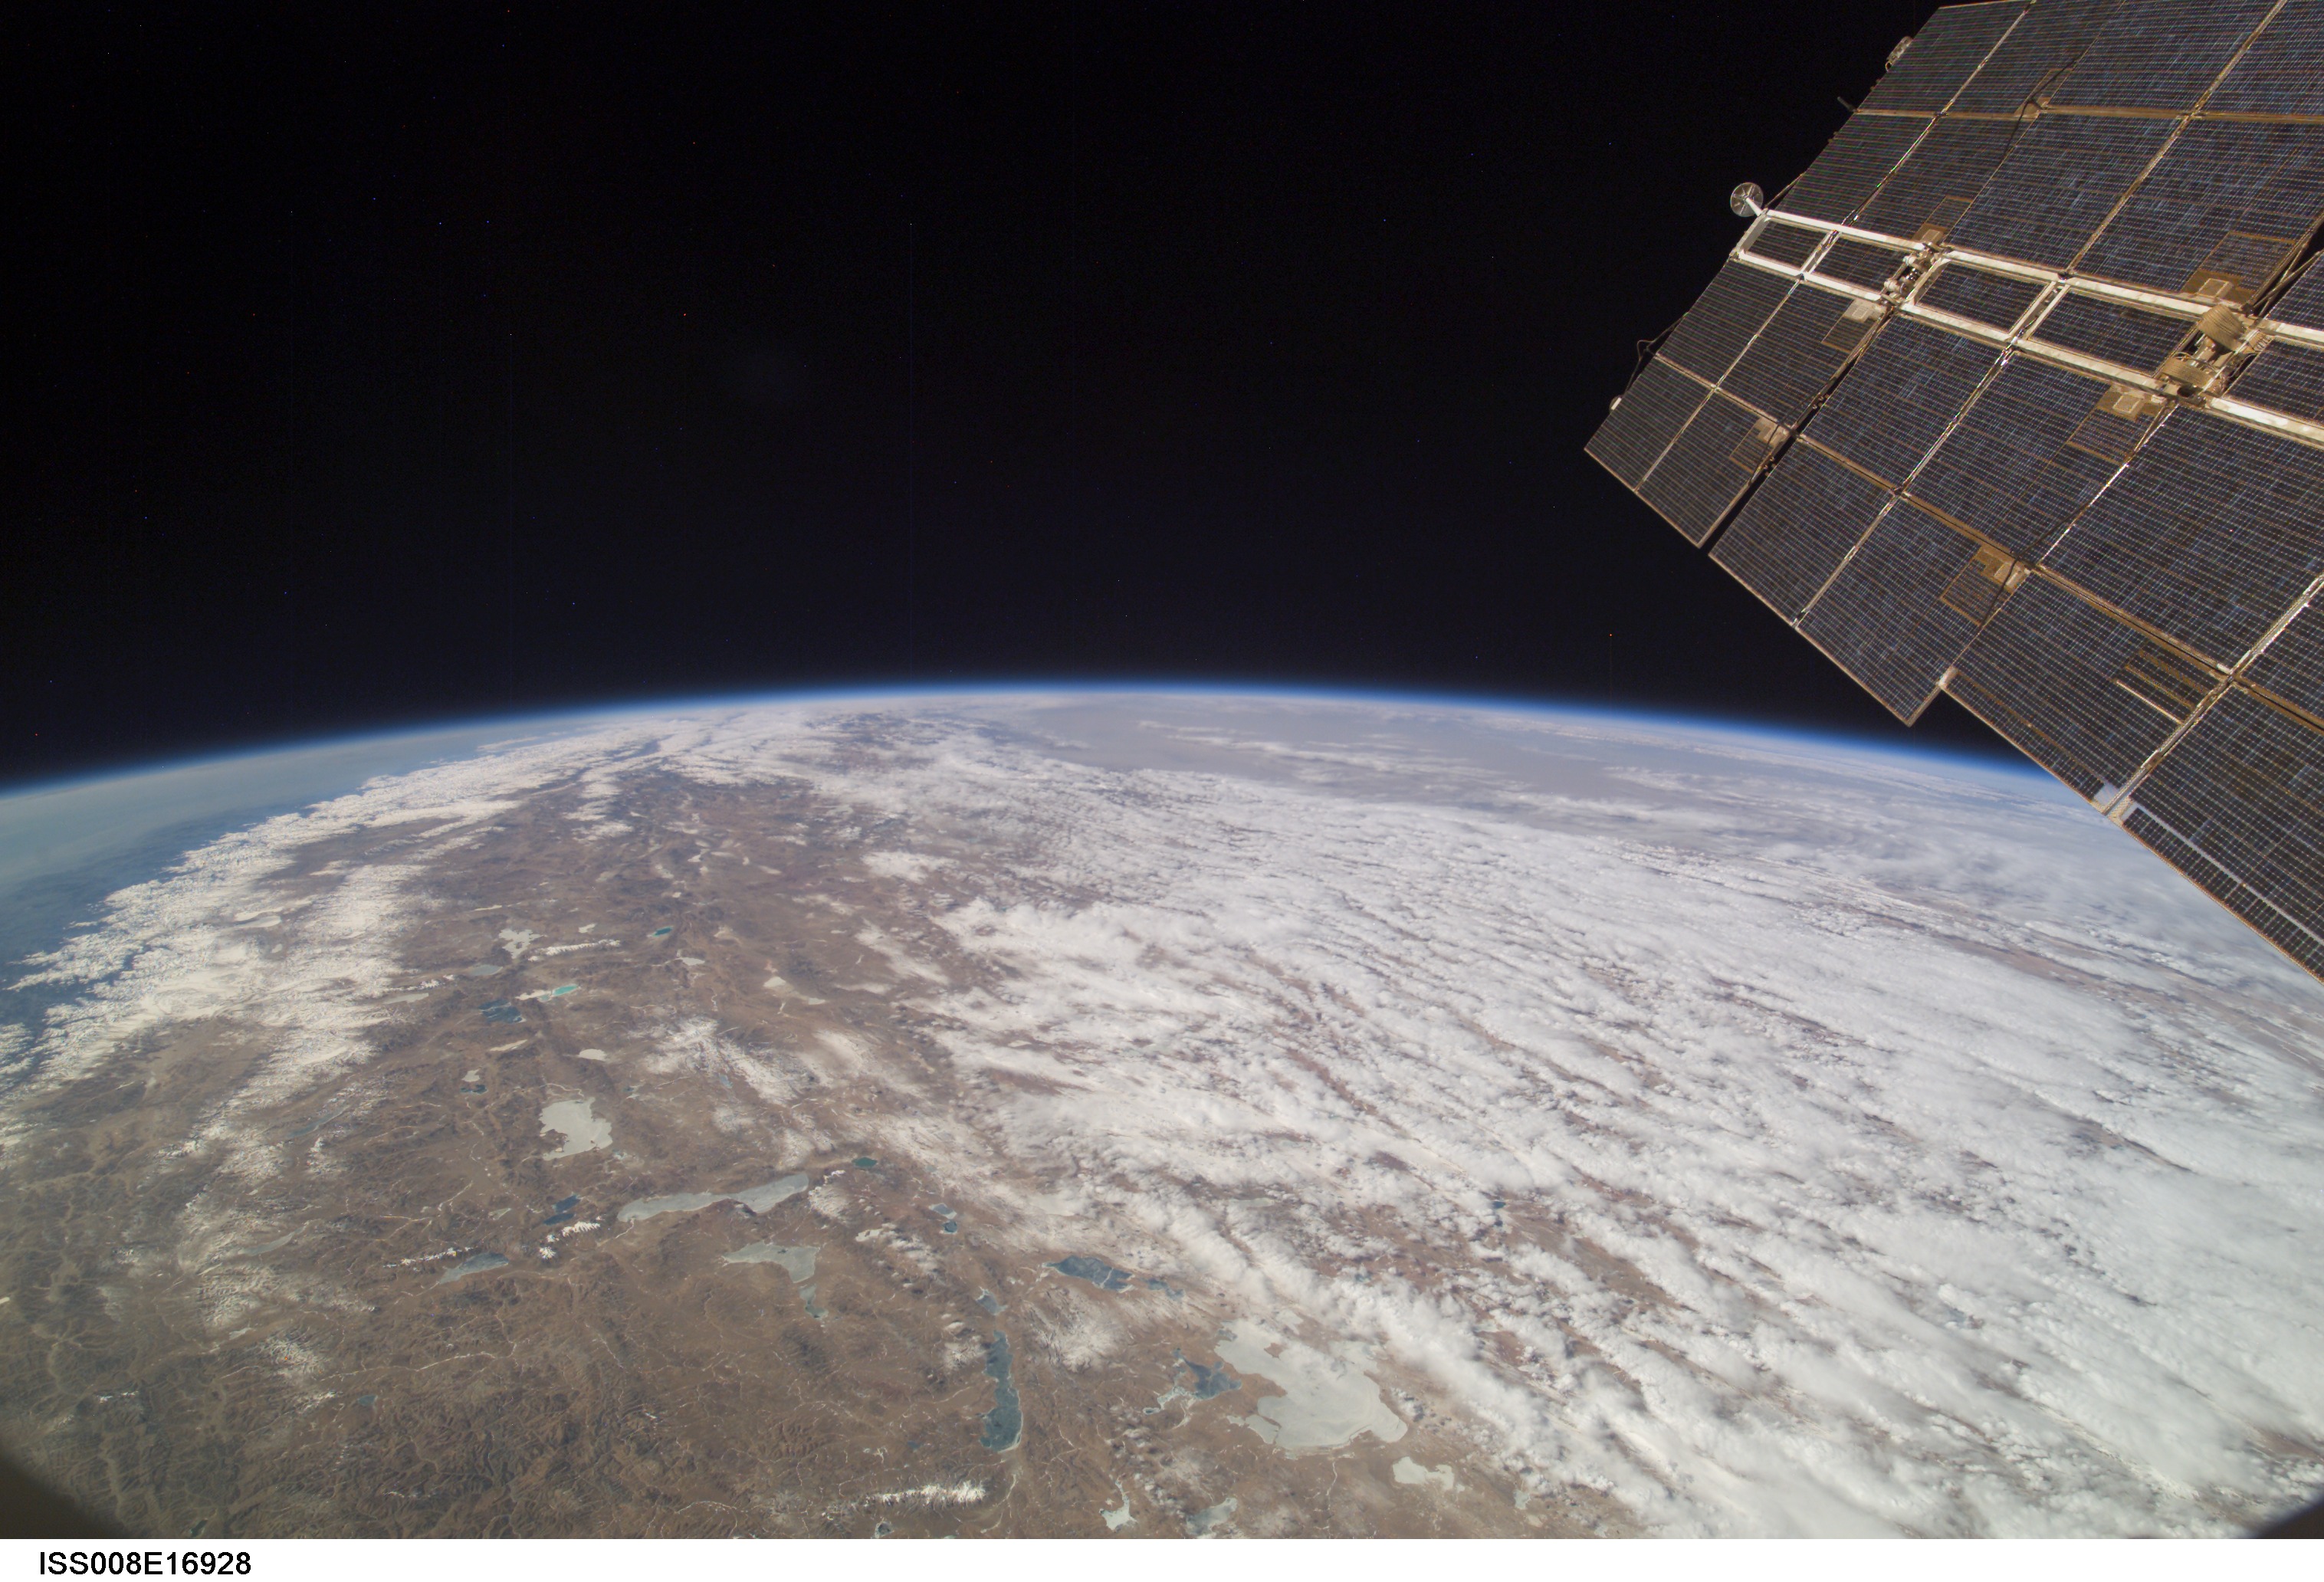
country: CHINA
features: HIMALAYA MTS., TIBETAN PLAT., ATMOSPHERIC LIMB
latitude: 32.5
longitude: 88.0
